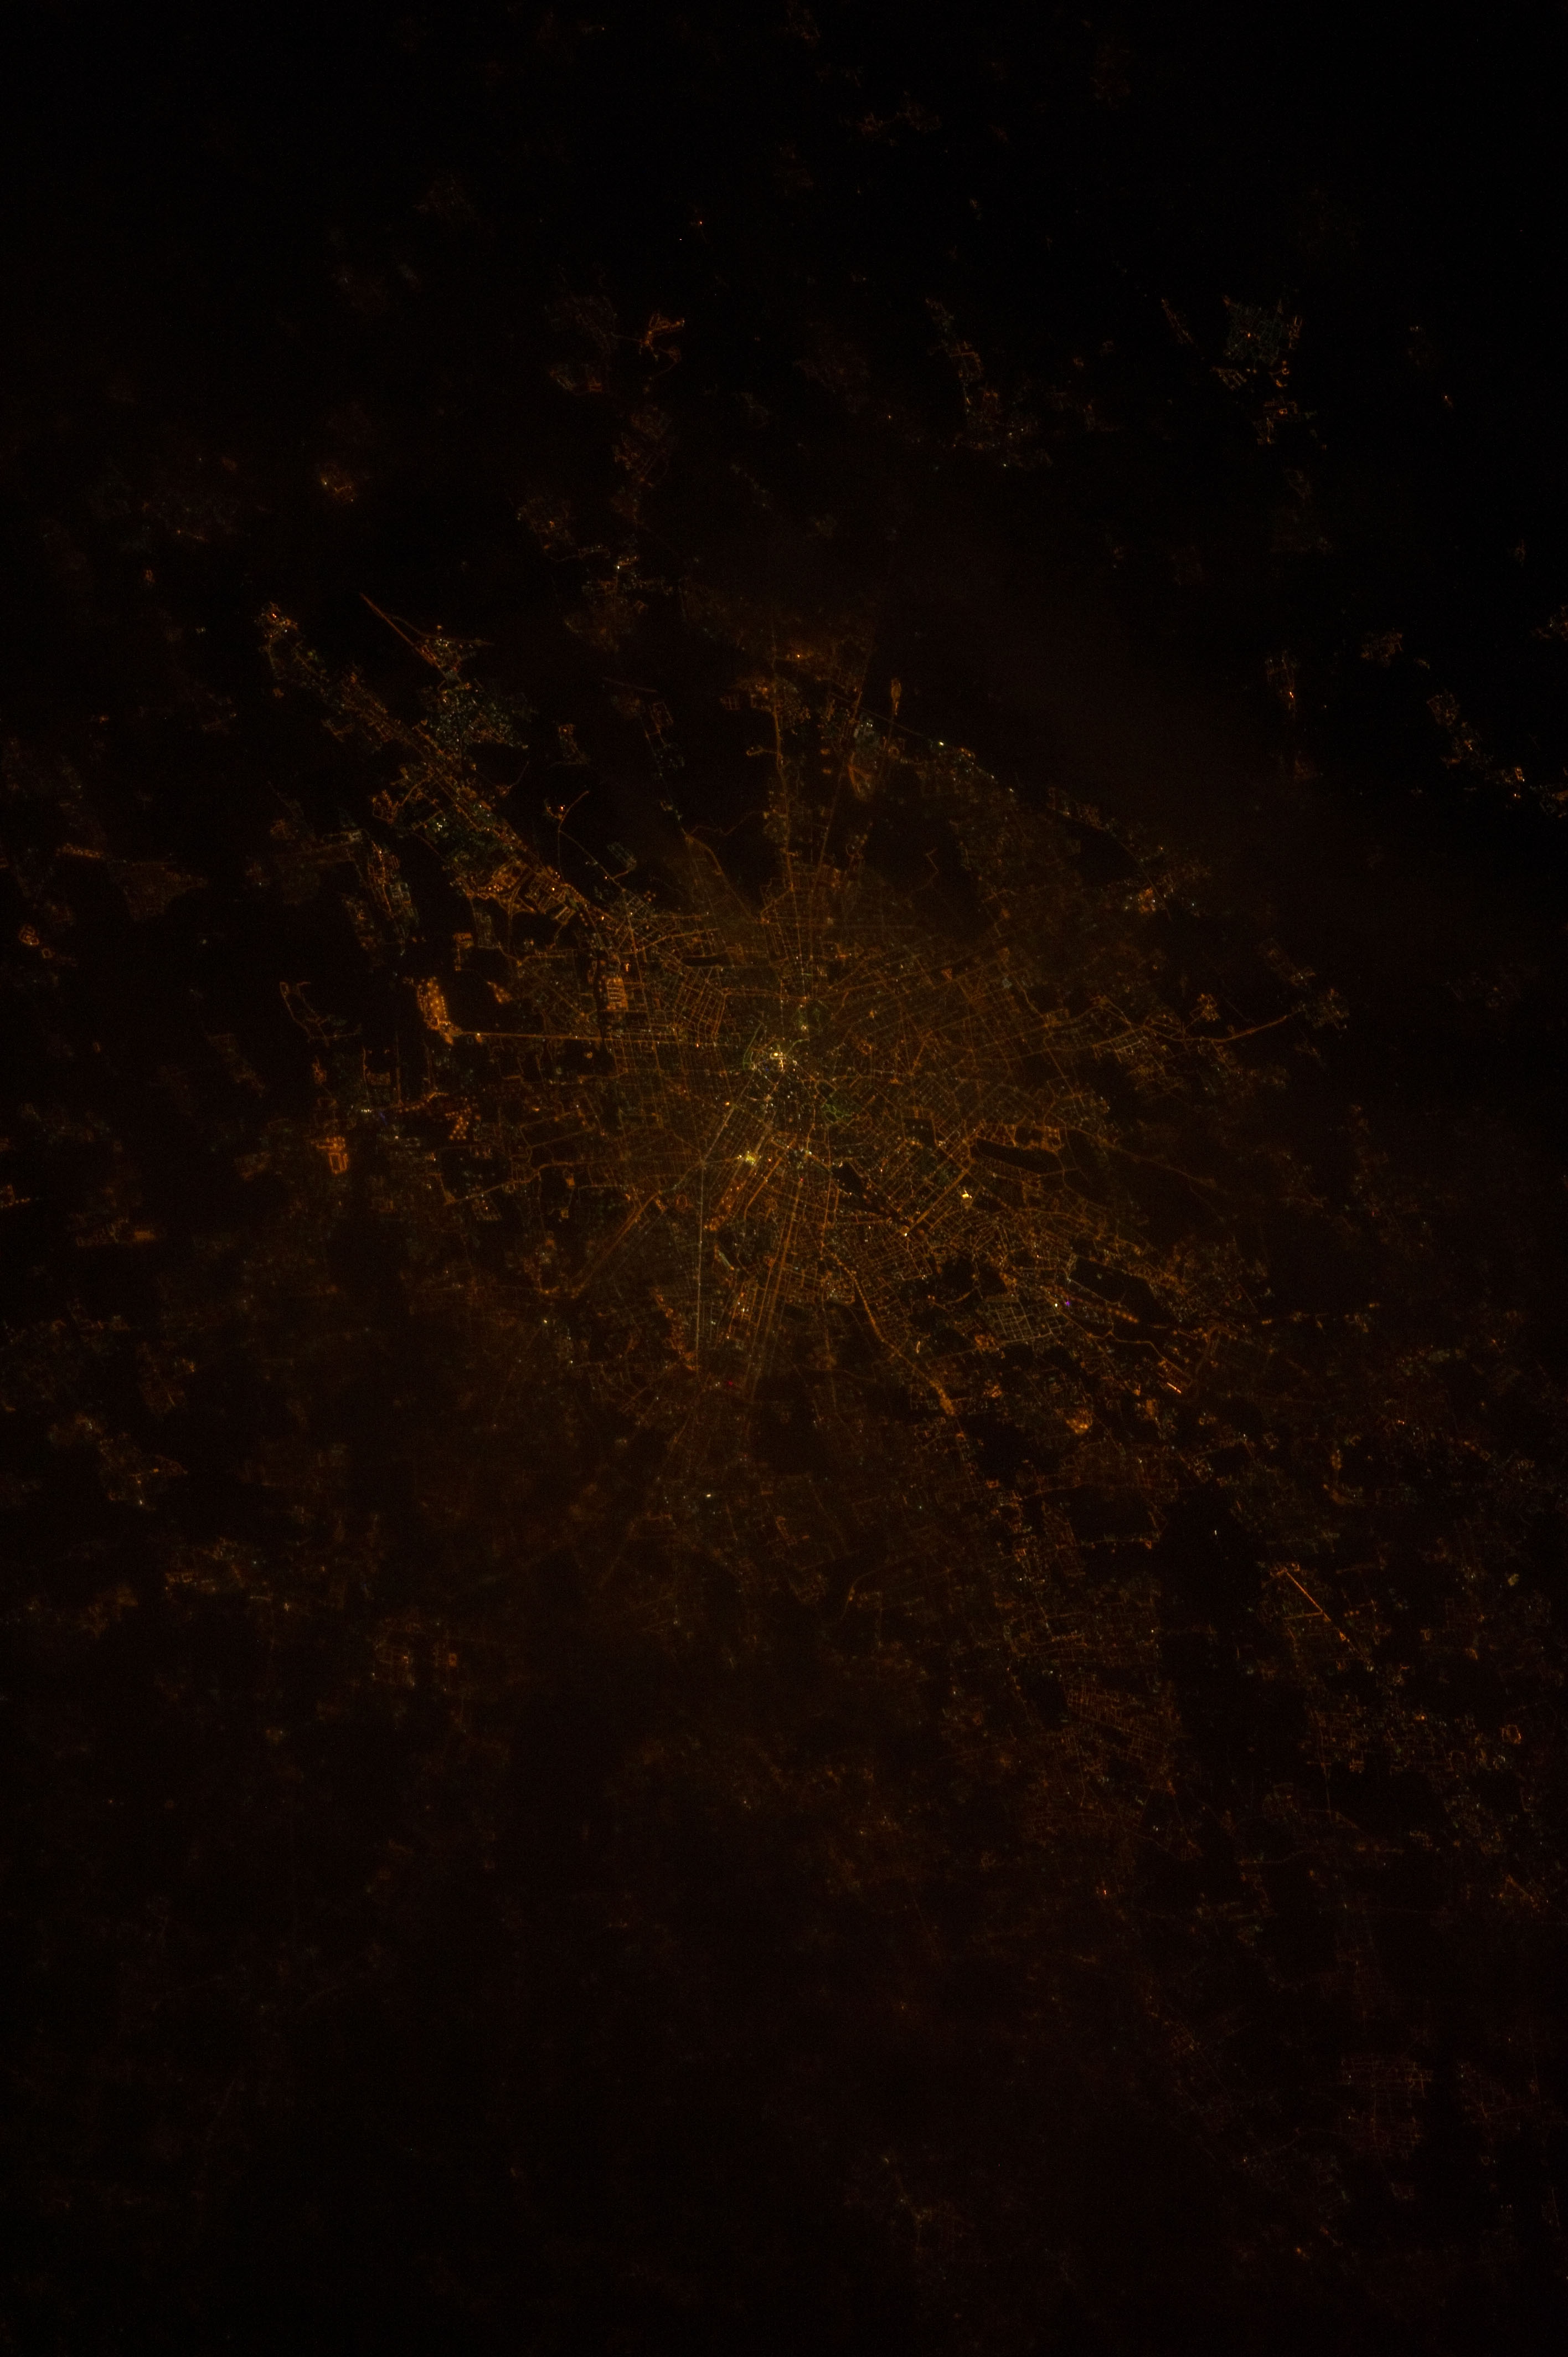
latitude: 45.5
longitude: 9.2
